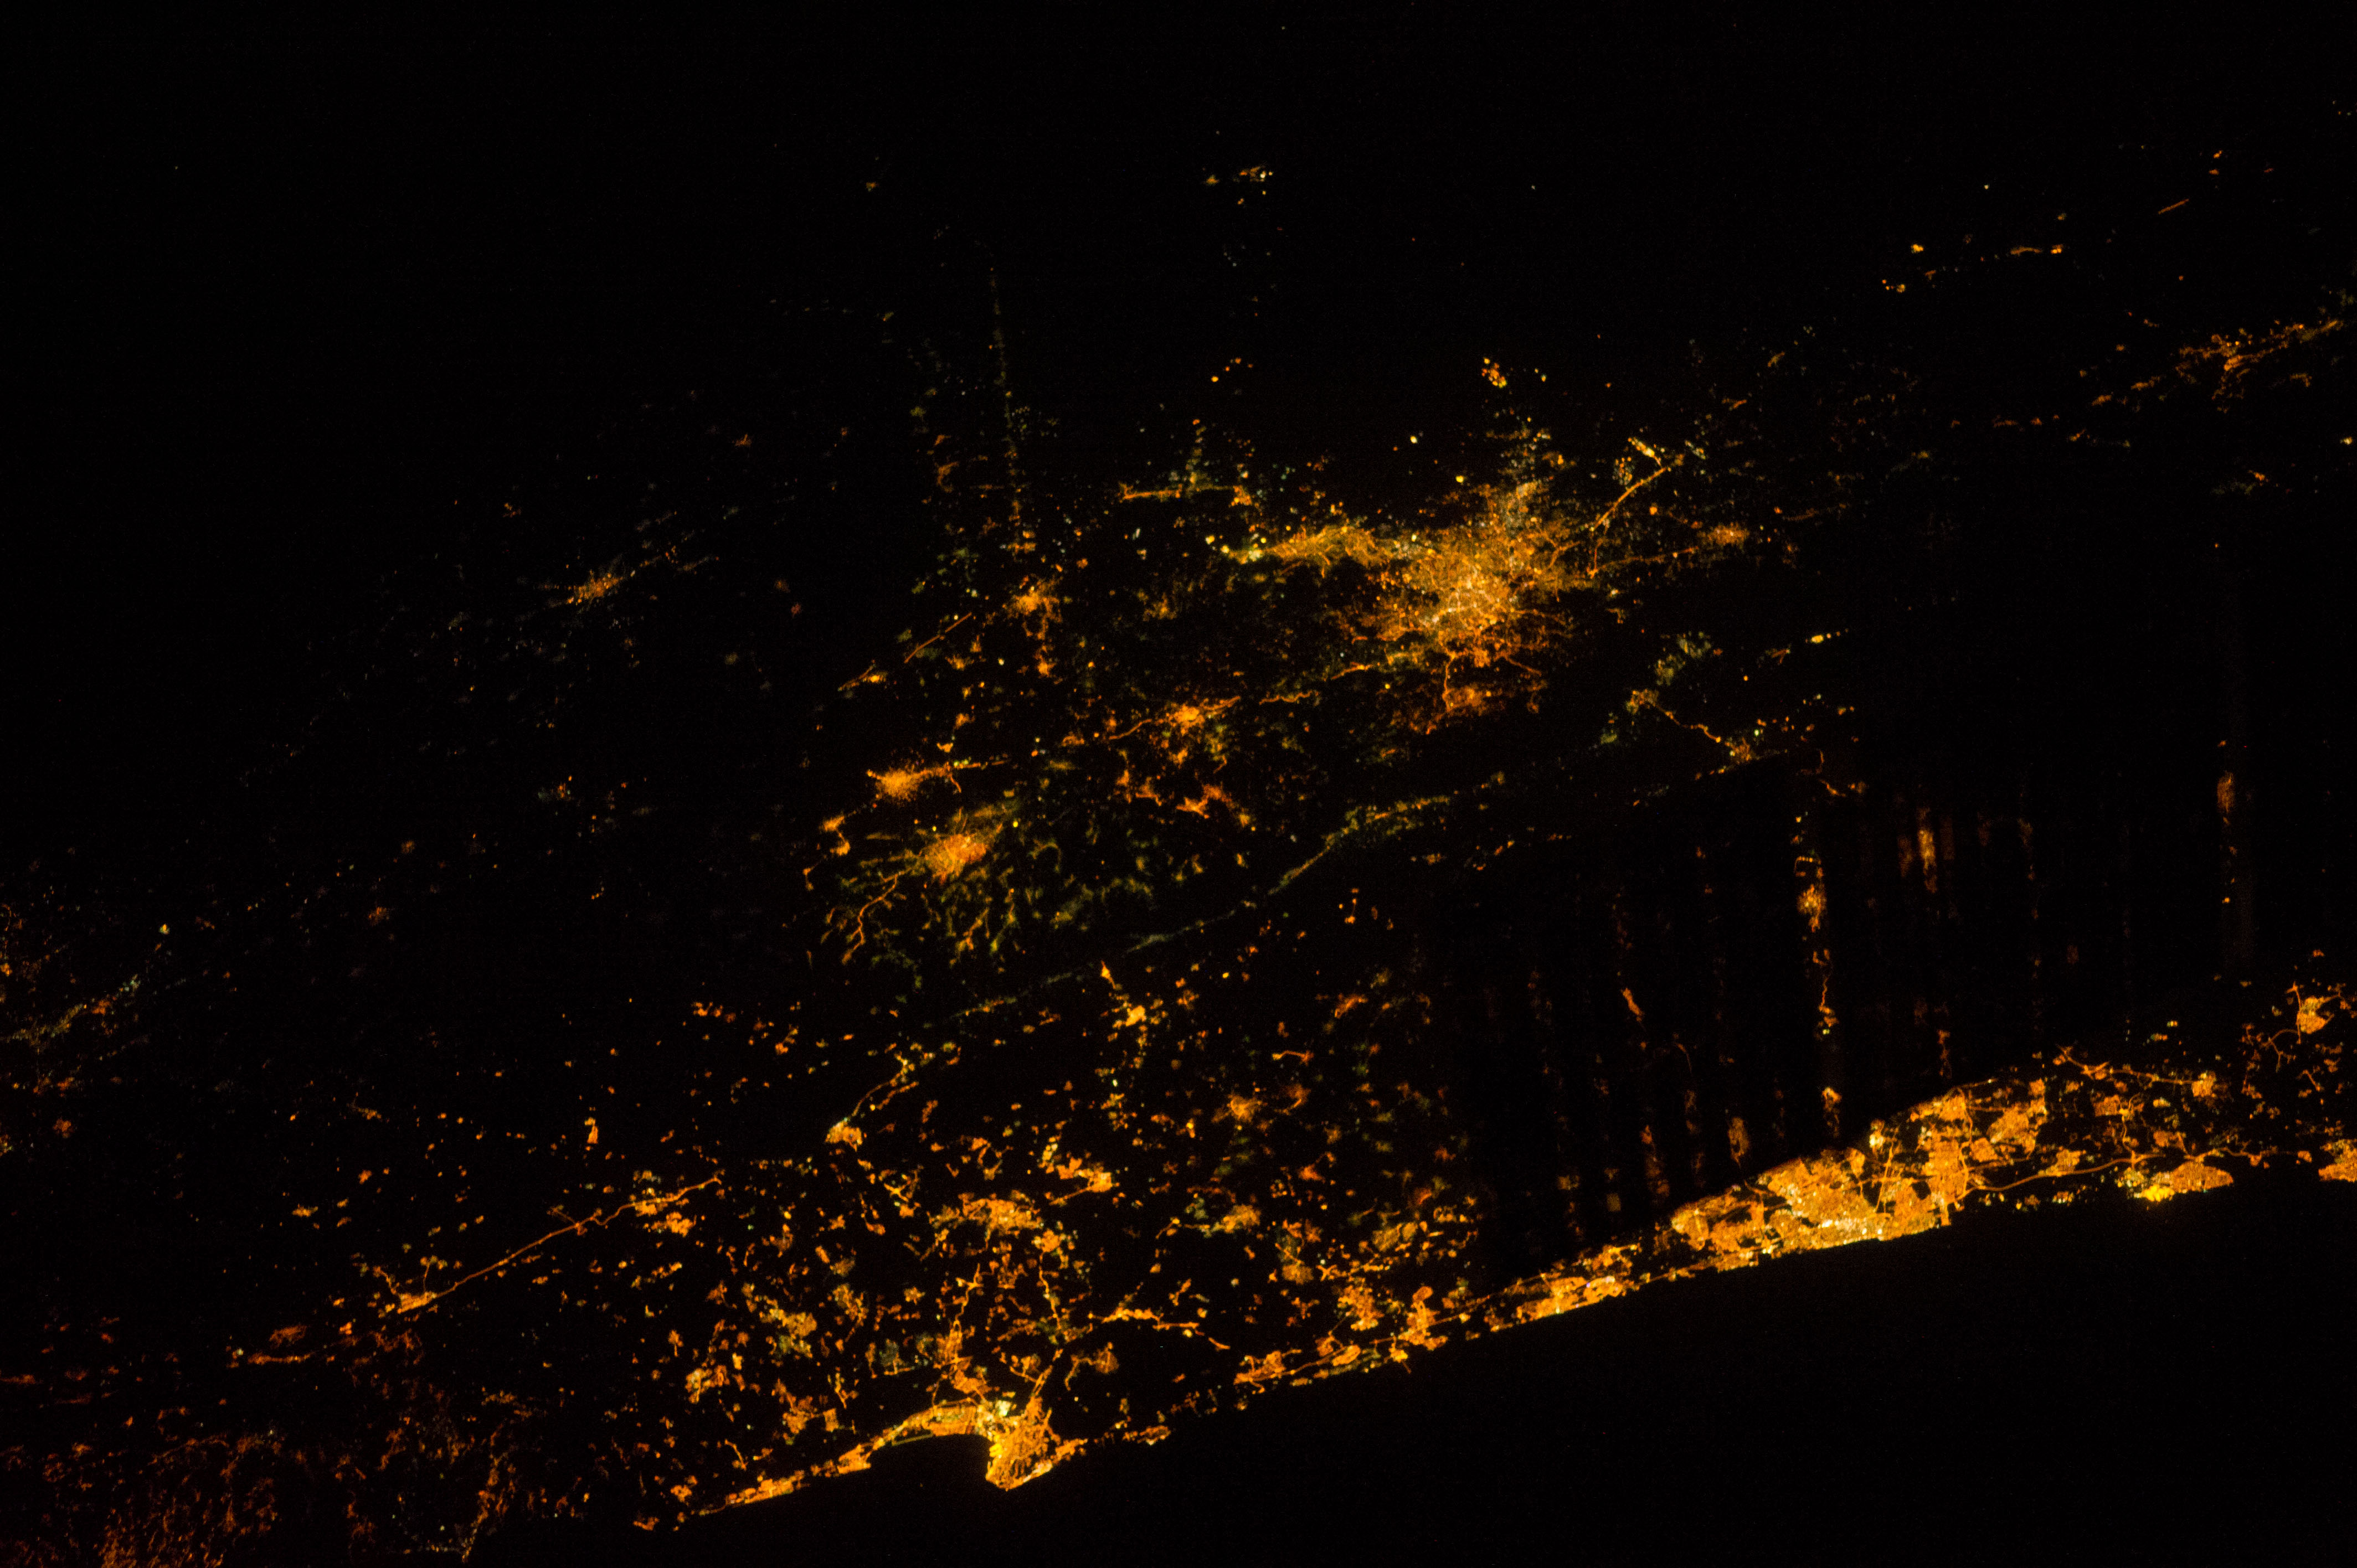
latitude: 32.8
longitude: 35.0
